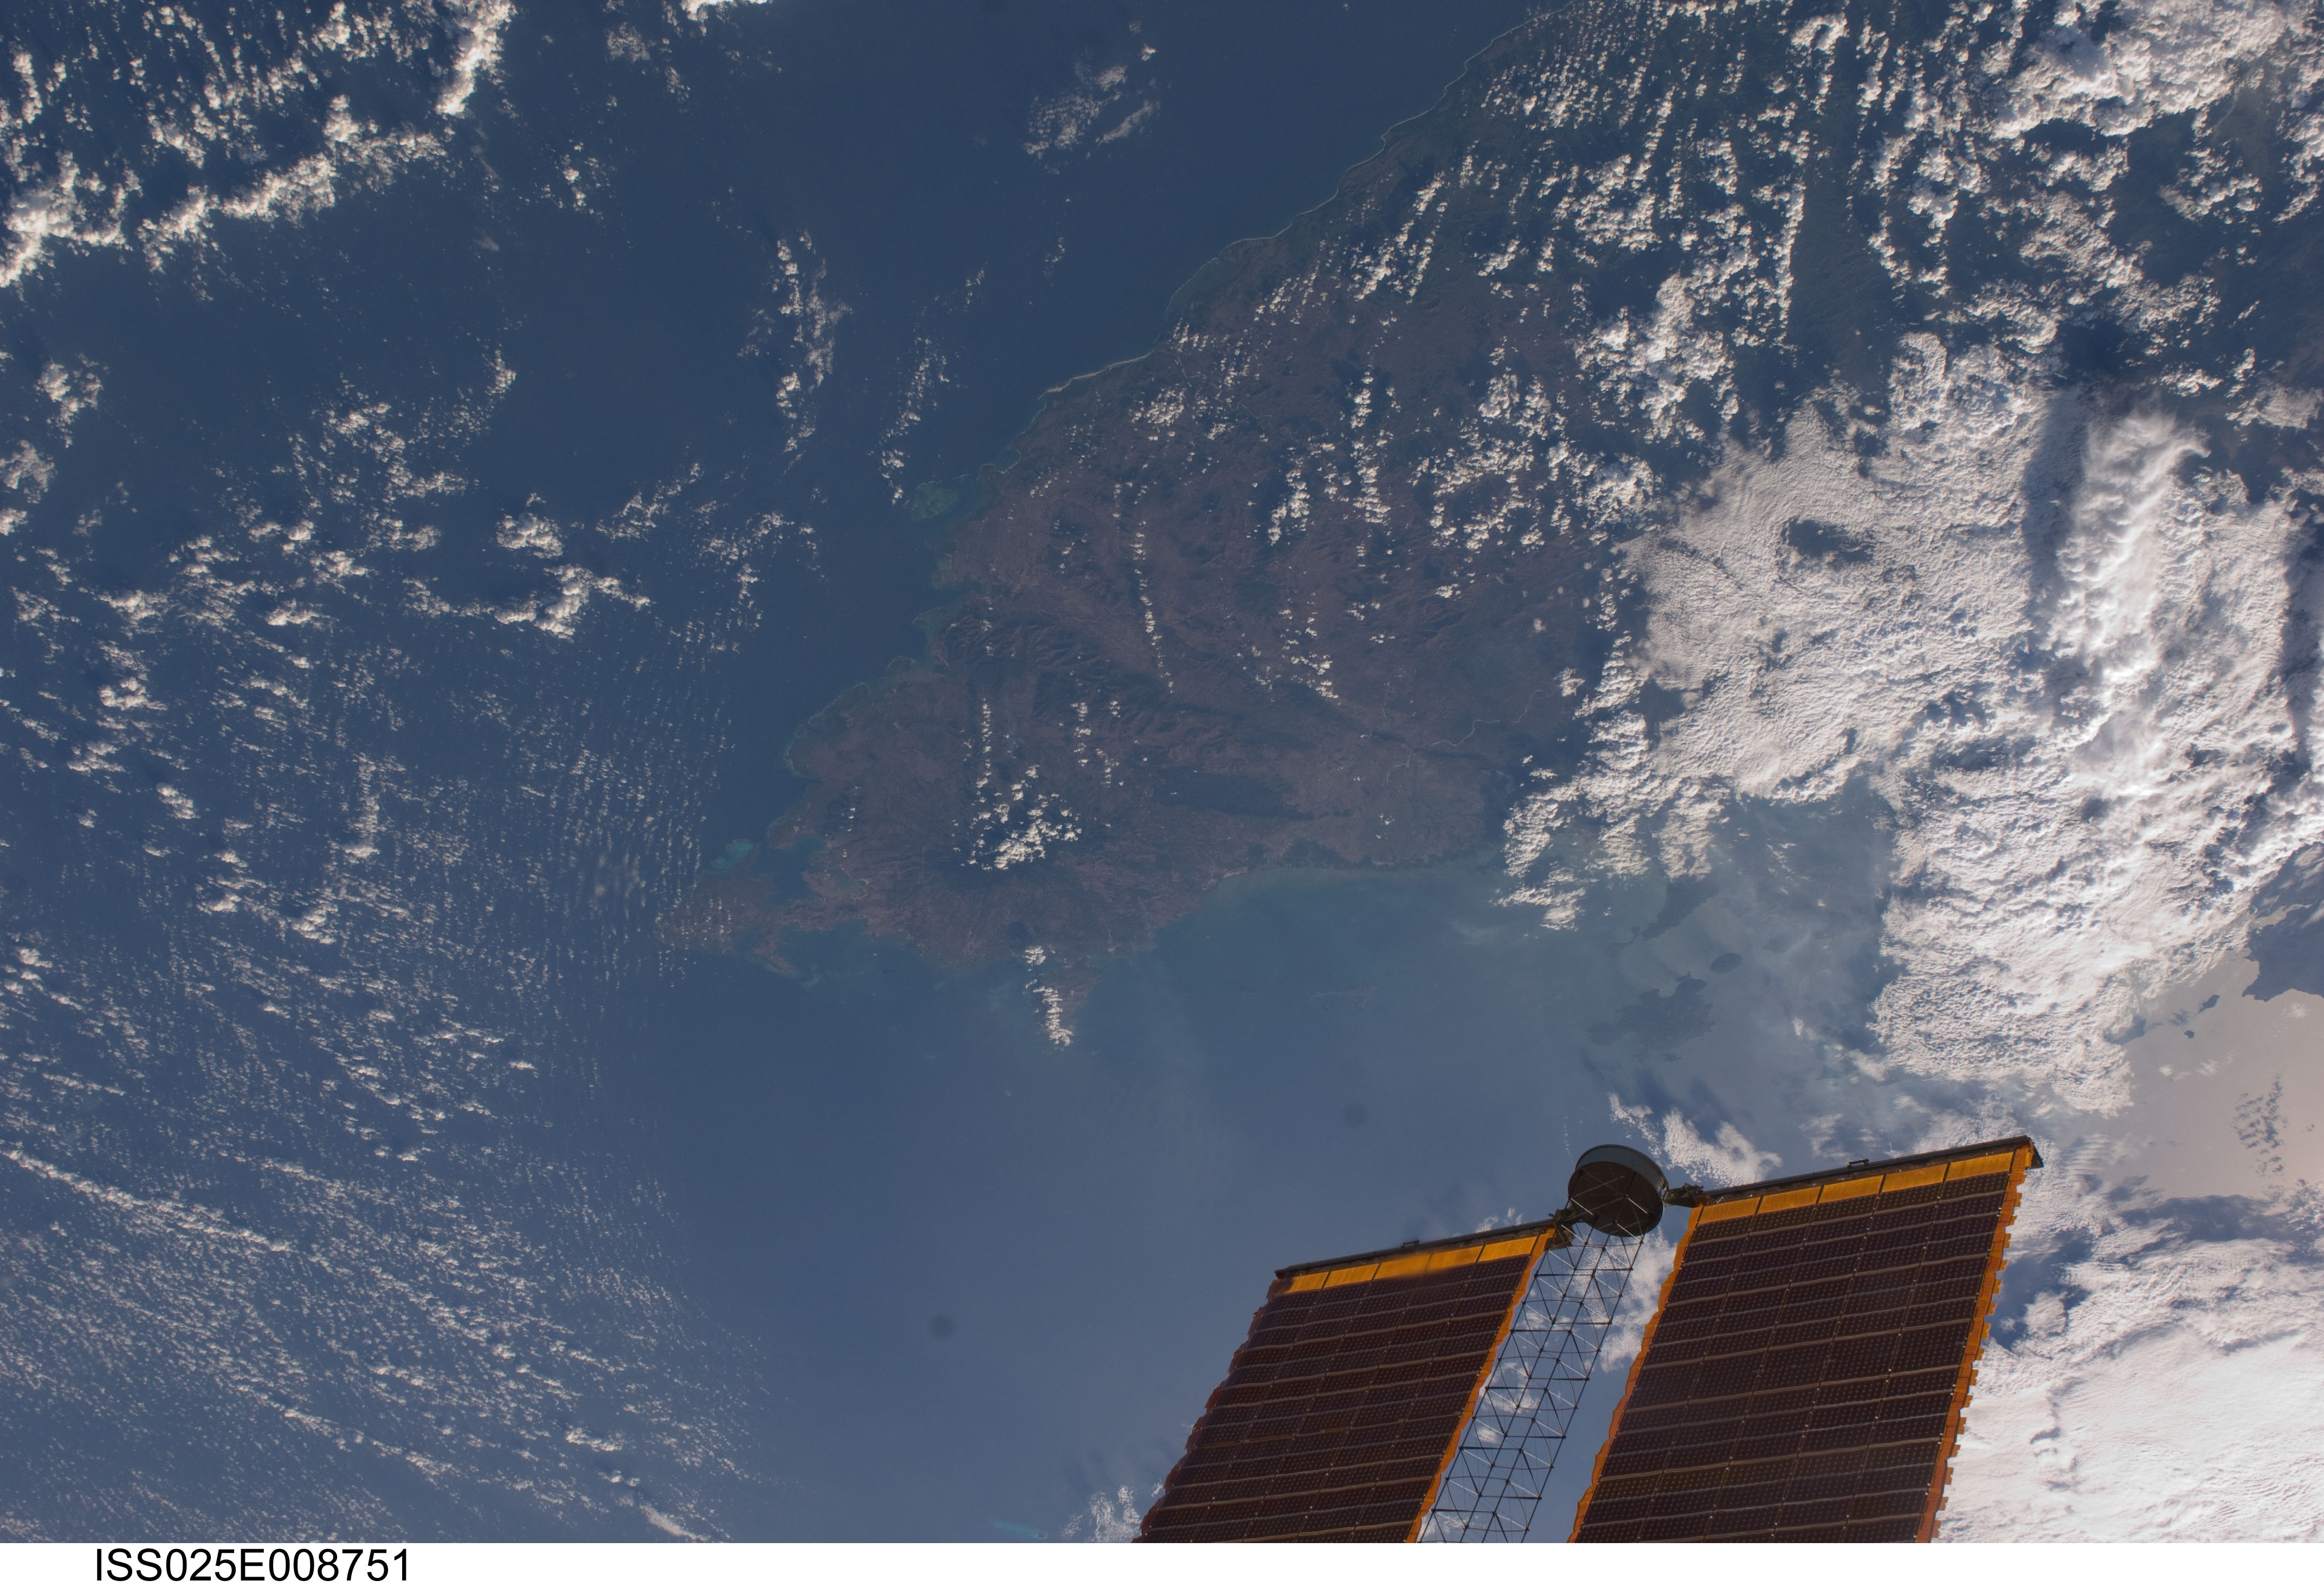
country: MADAGASCAR
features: MER D'EMERAUDE,ANTISIRANANA,MADAGASCAR
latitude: -13.0
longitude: 49.0
